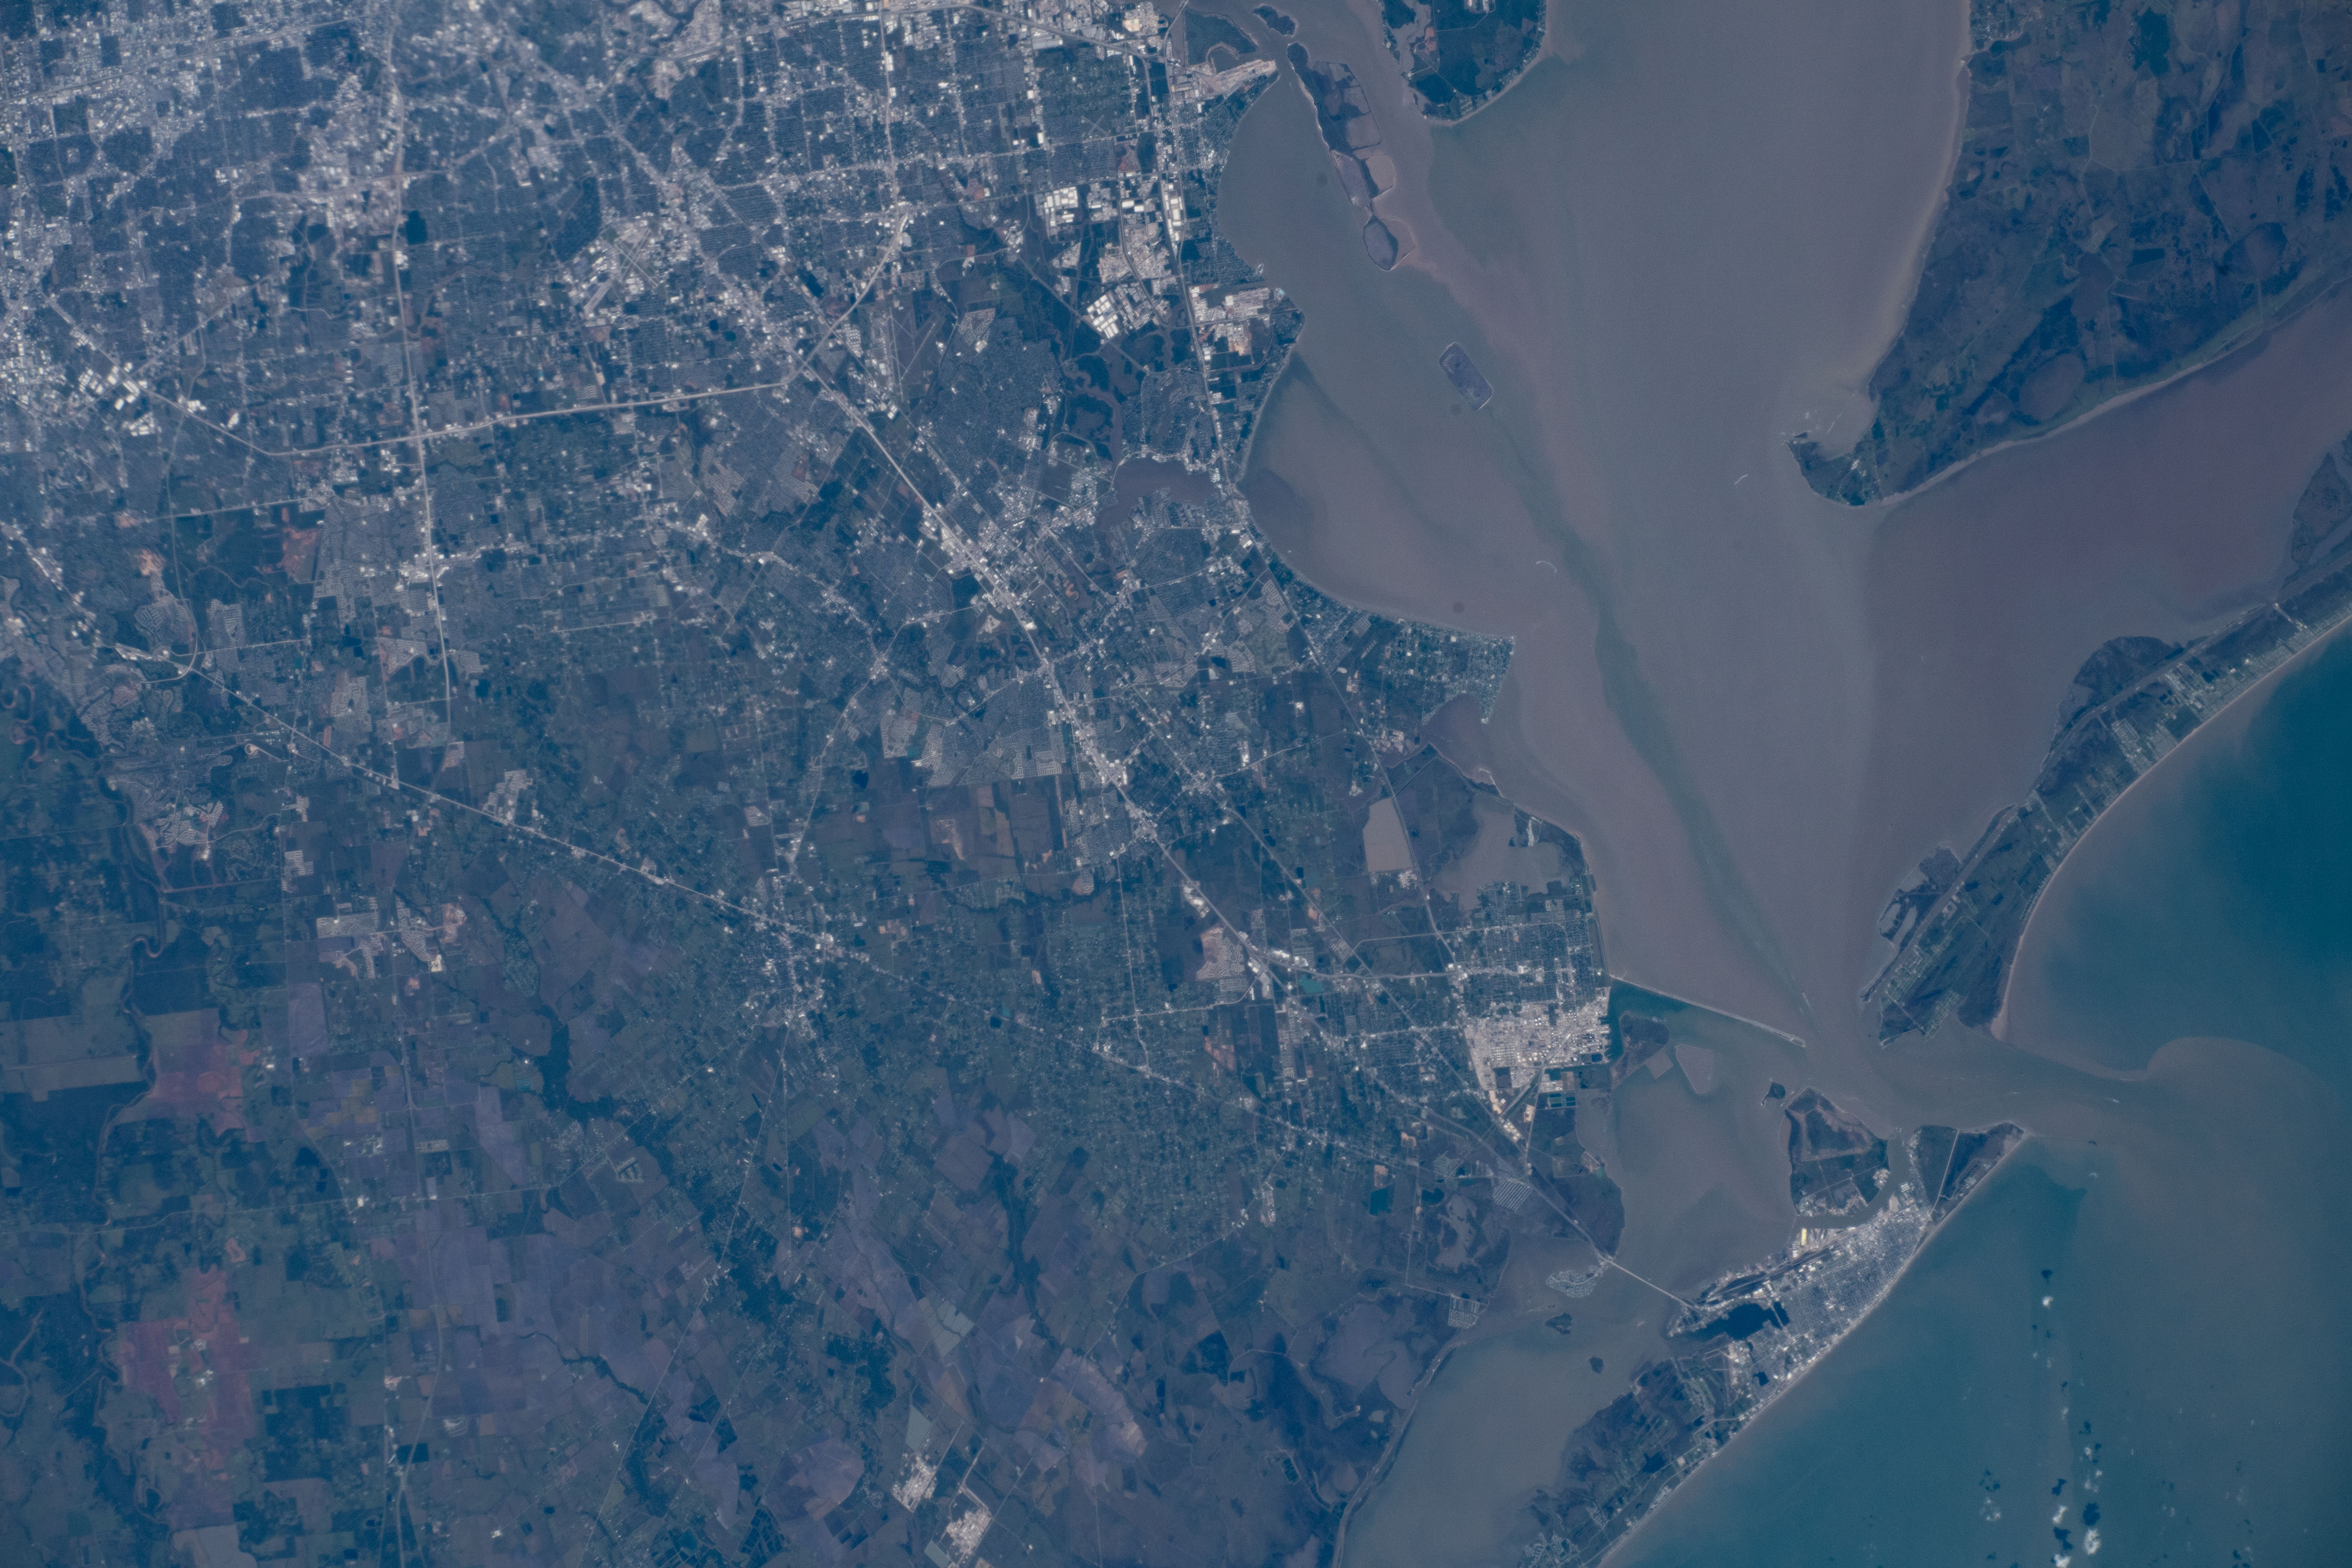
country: USA-TEXAS
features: HOUSTON, GALVESTON BAY, GALVESTON ISLAND
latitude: 29.5
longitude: -95.0
